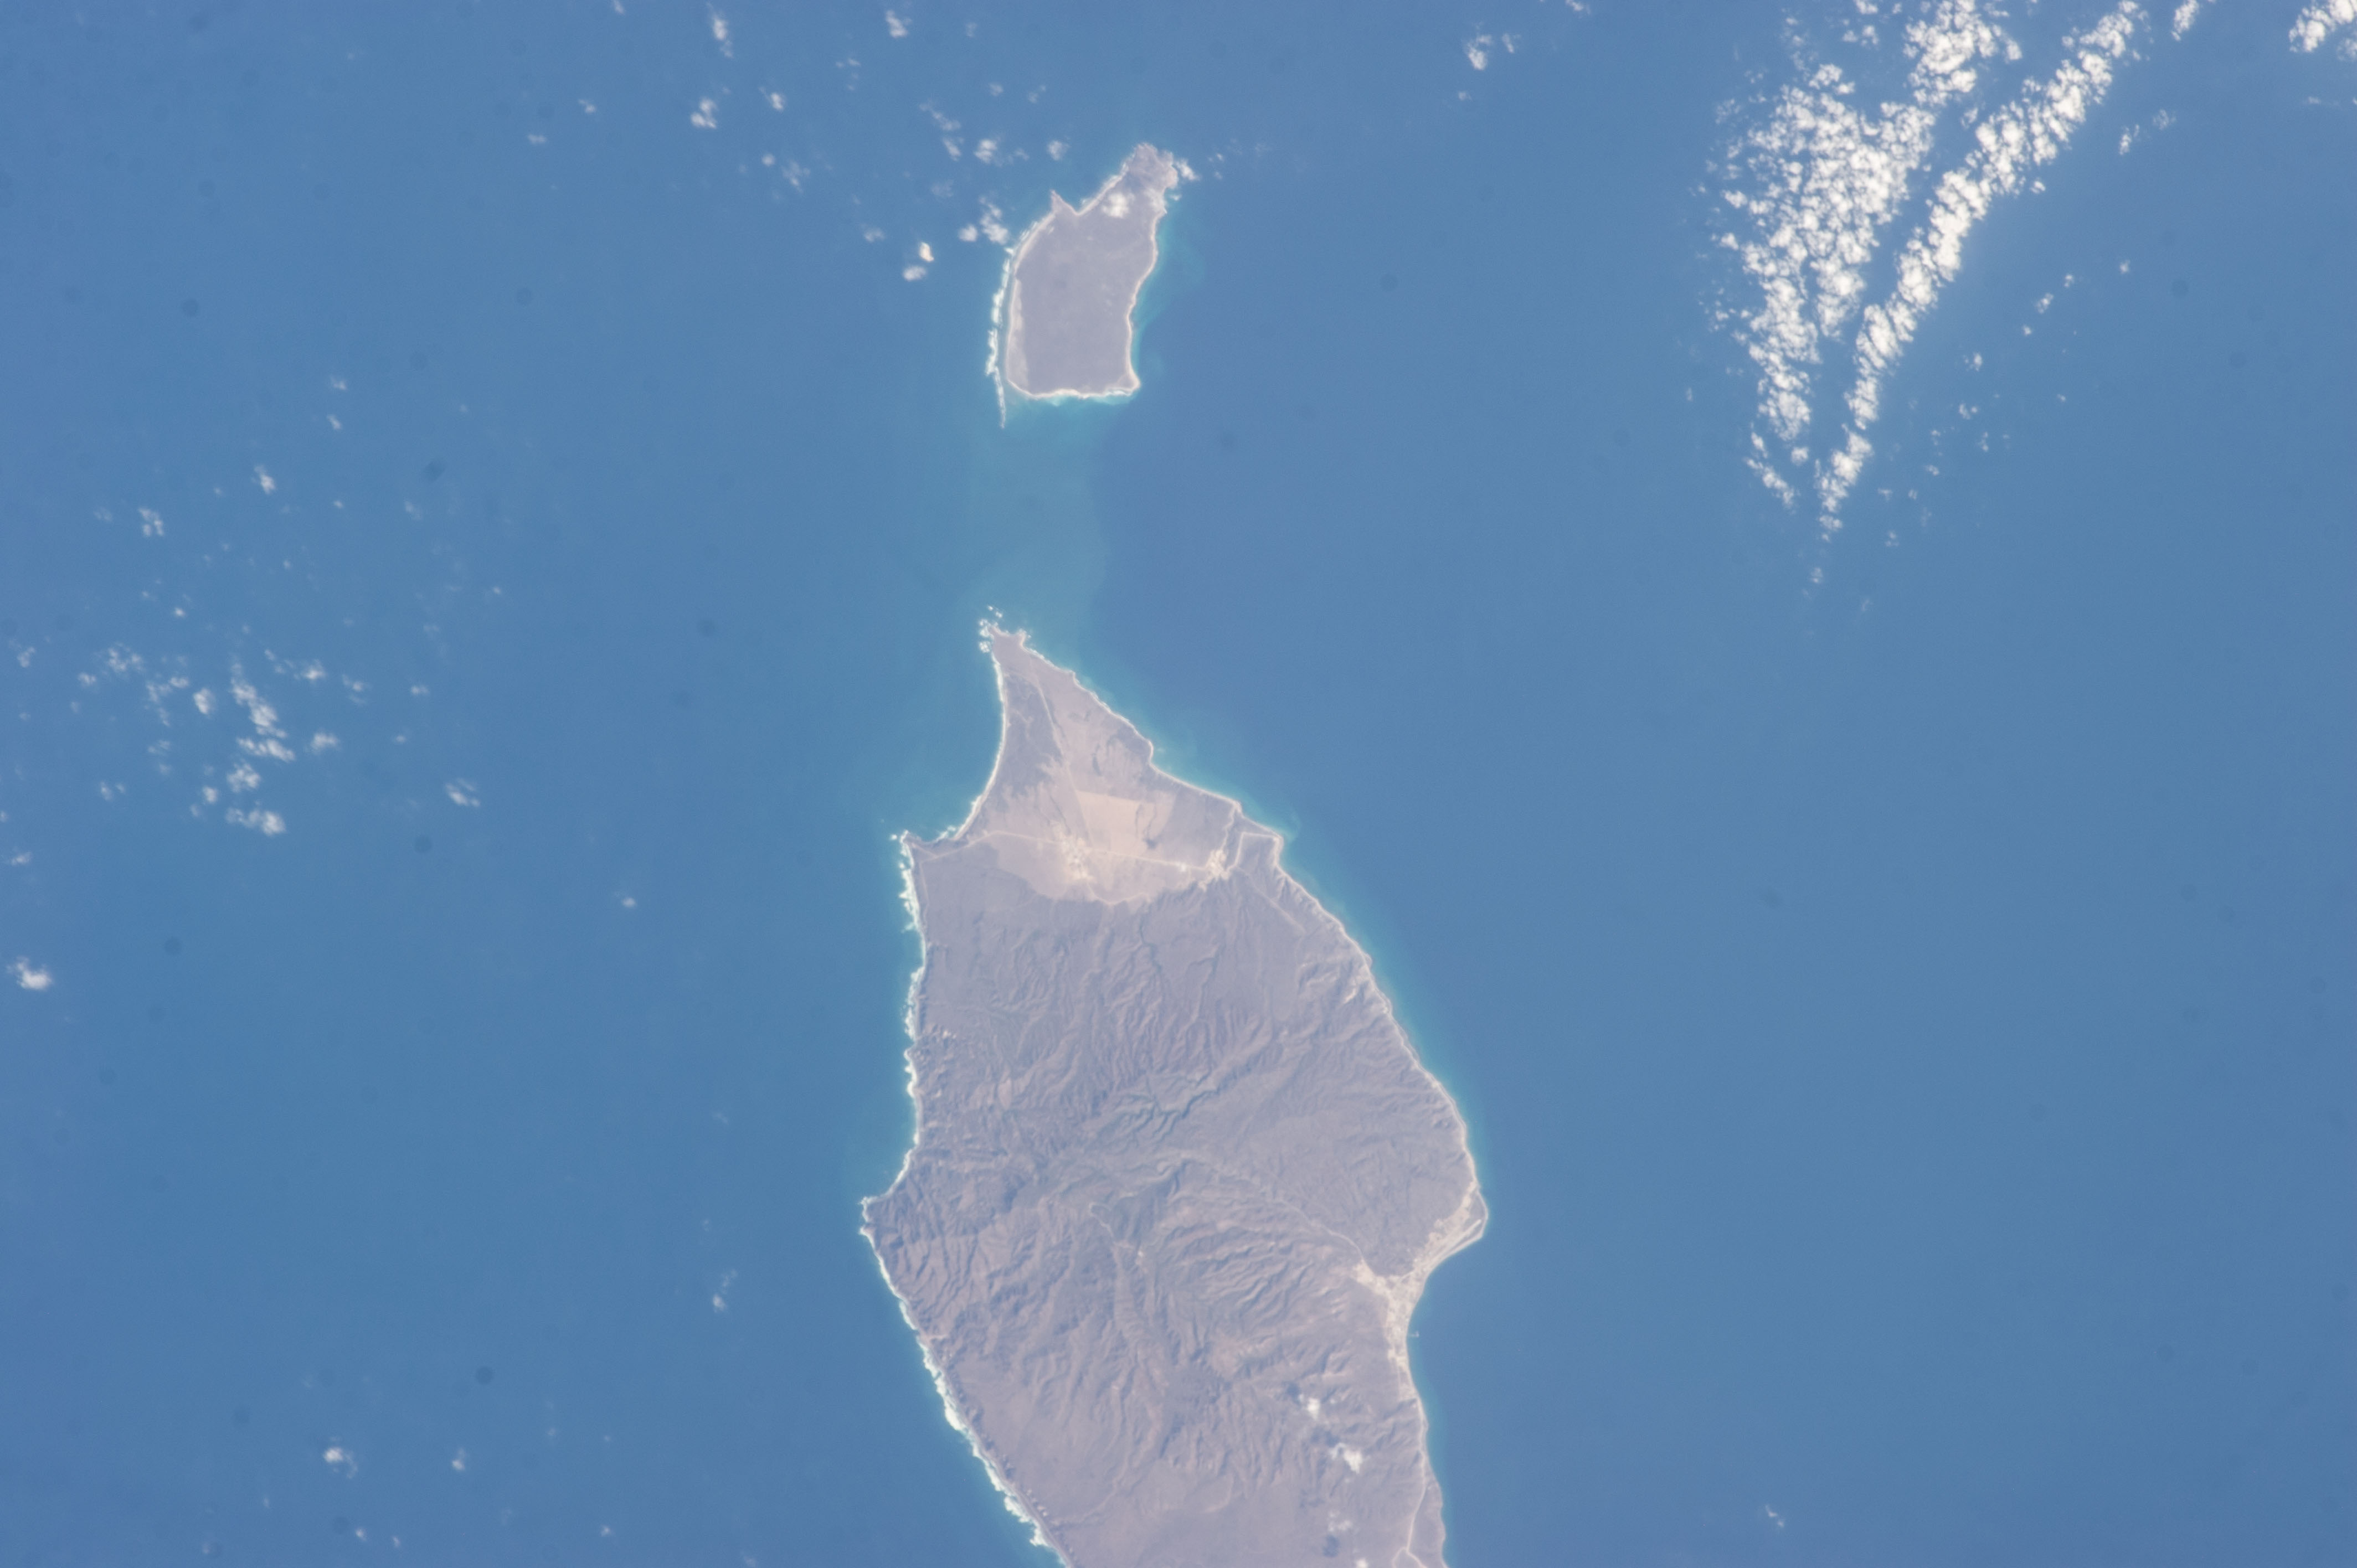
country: MEXICO
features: ISLA MARIA MADRE, GULF OF CALIFORNIA
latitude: 21.7
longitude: -106.6
